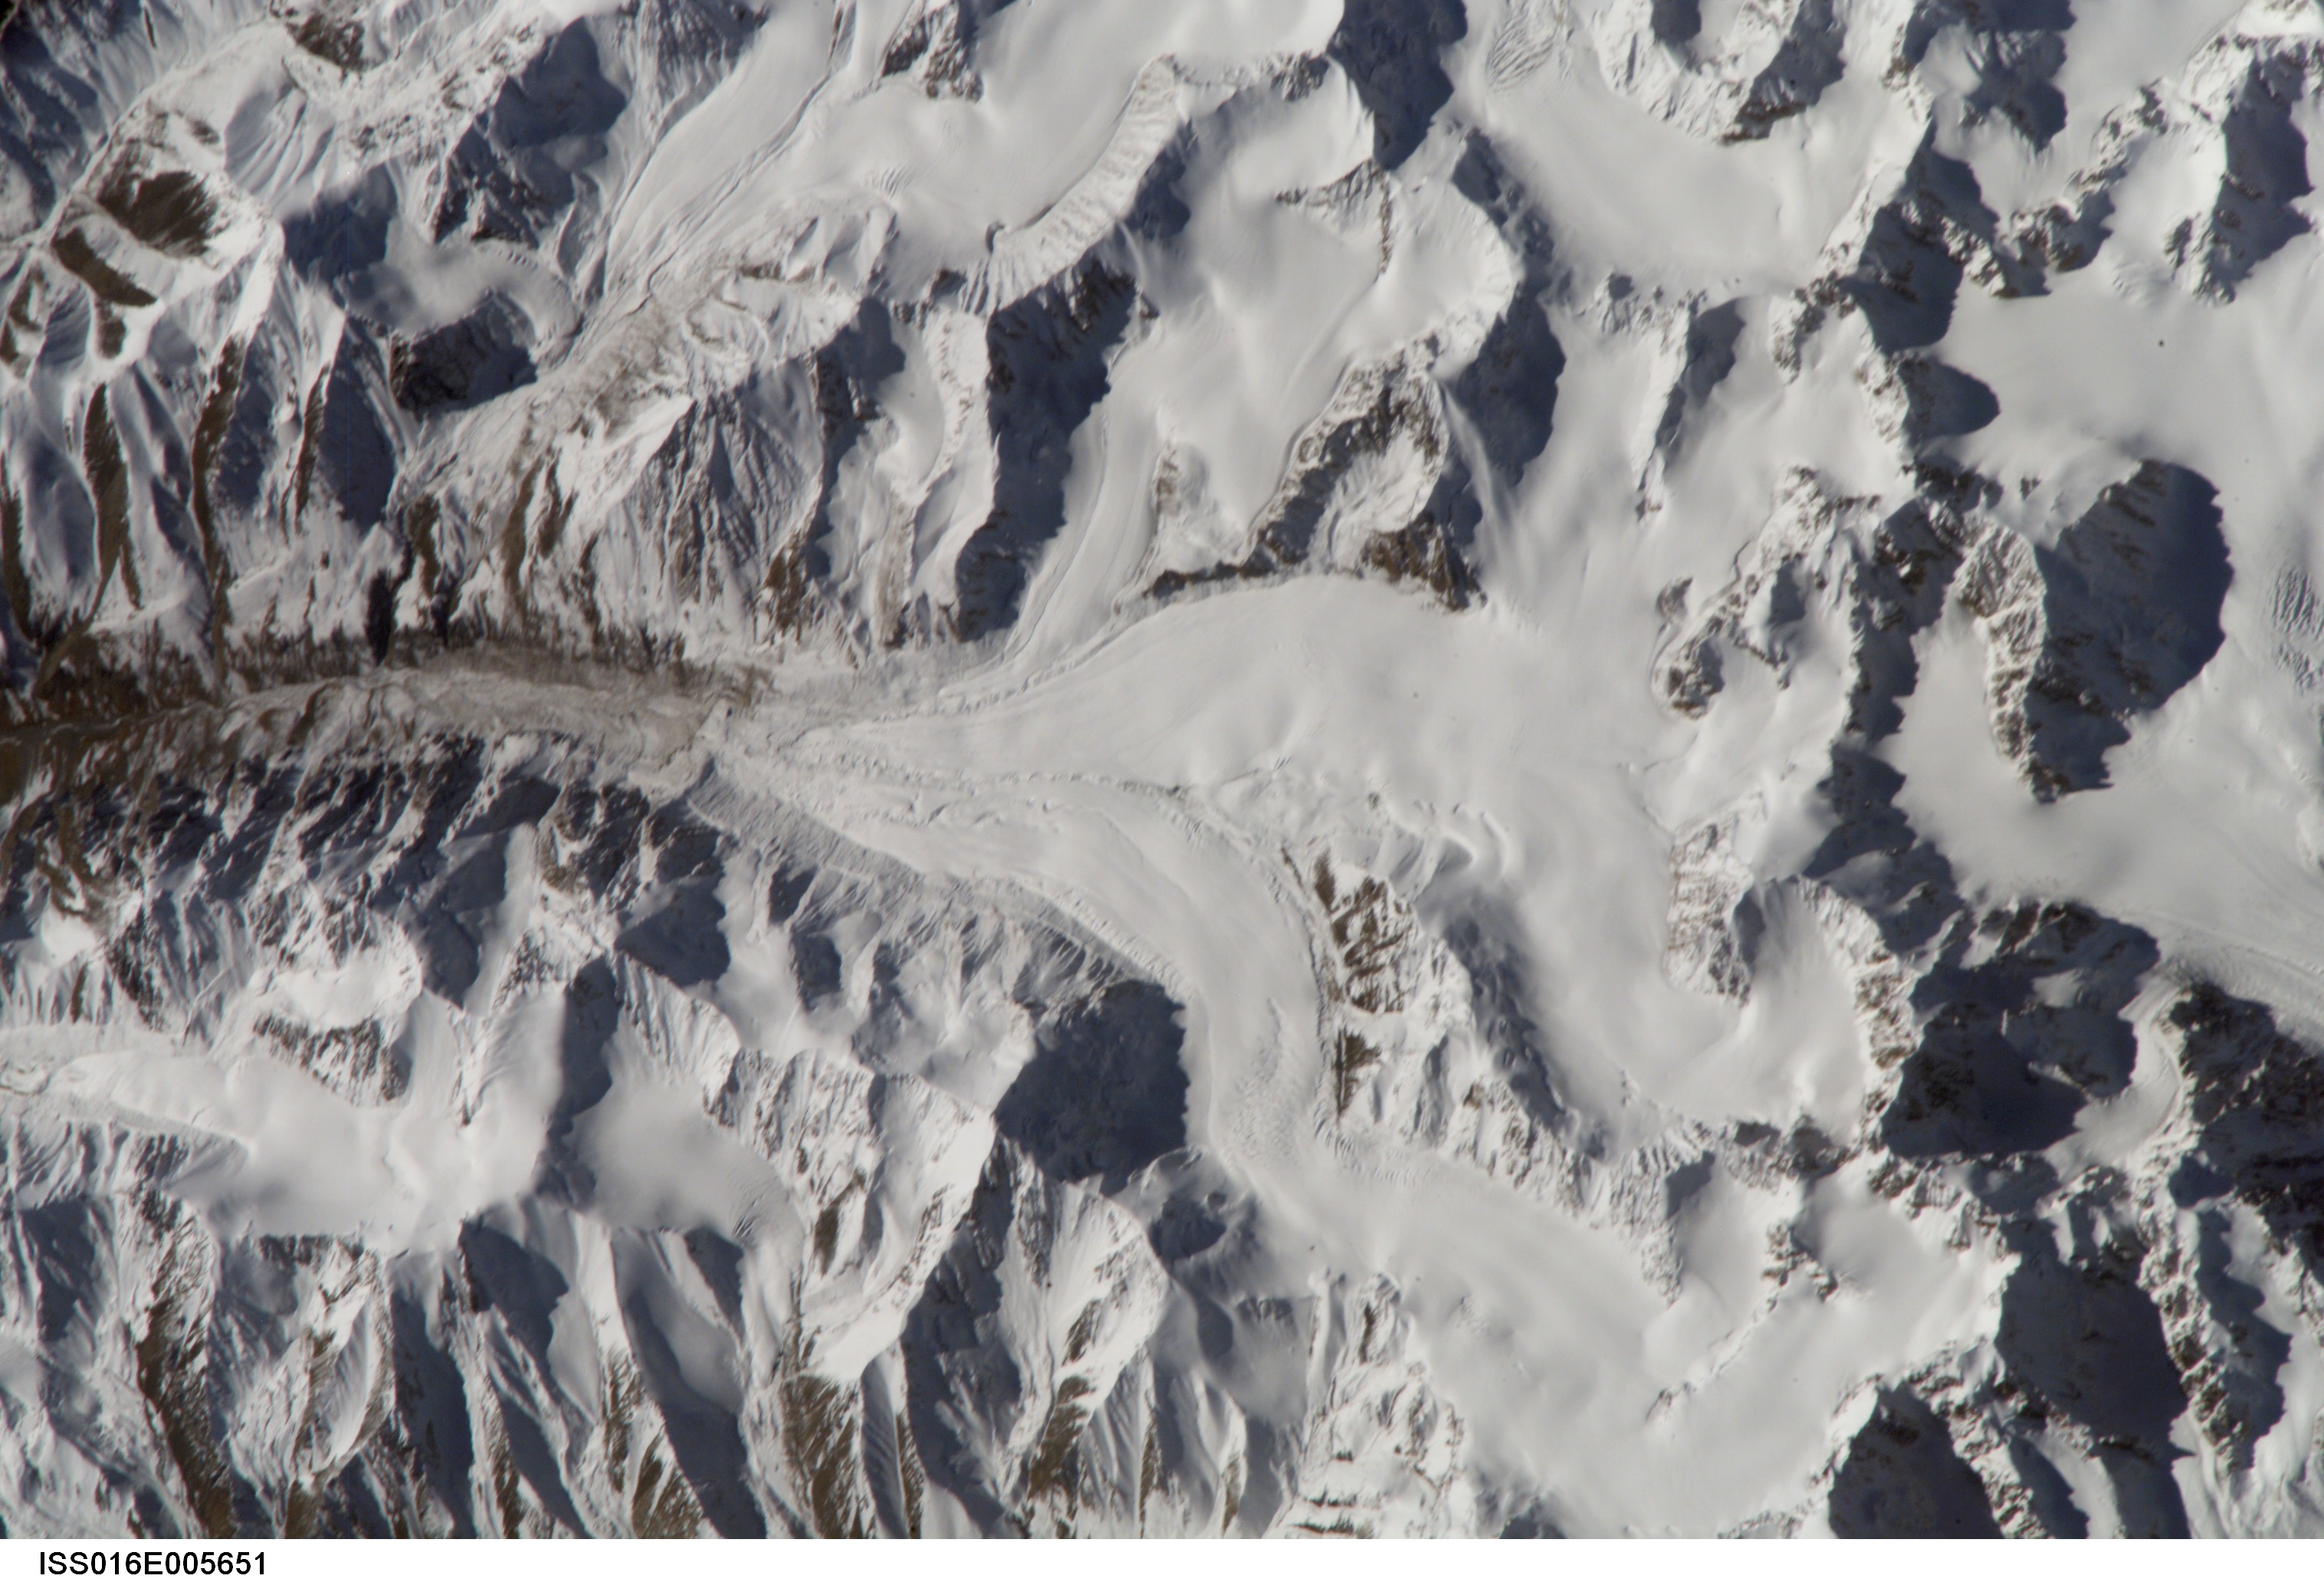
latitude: 43.5
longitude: 85.2
